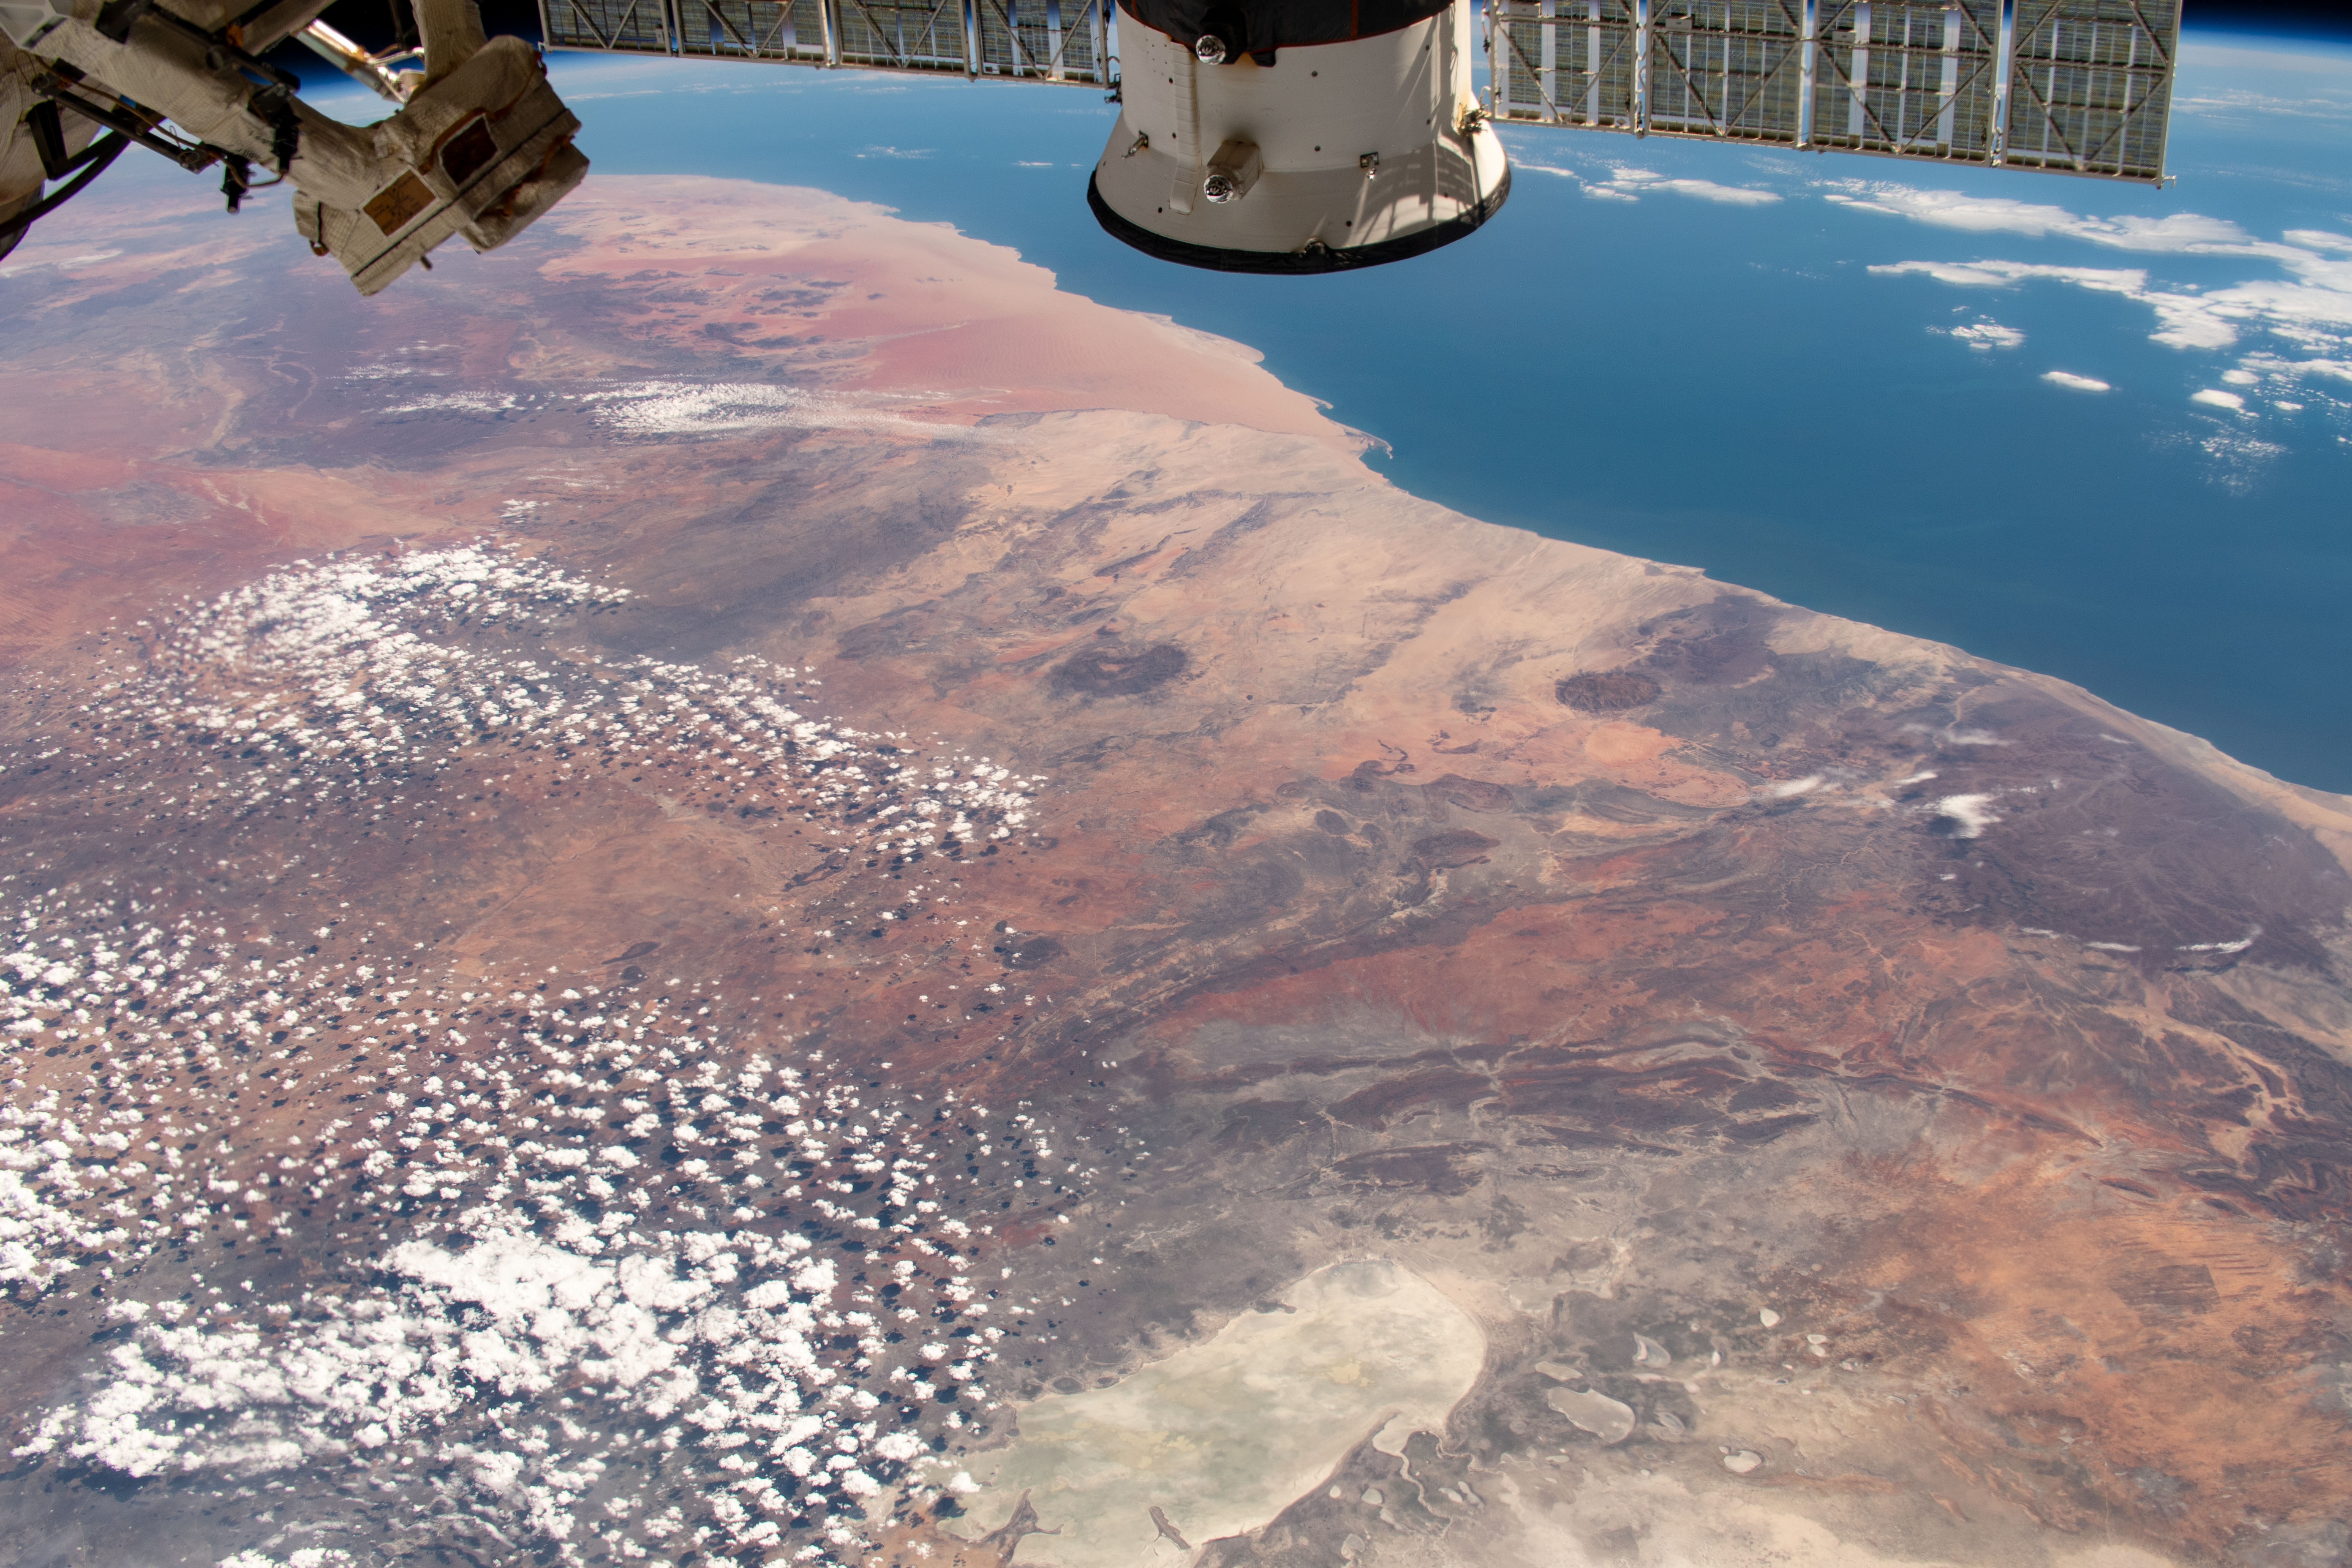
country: NAMIBIA
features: ETHOSA PAN DESERT, ETOSHA NATIONAL PARK, NAMIB DESERT
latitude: -20.5
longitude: 15.5
